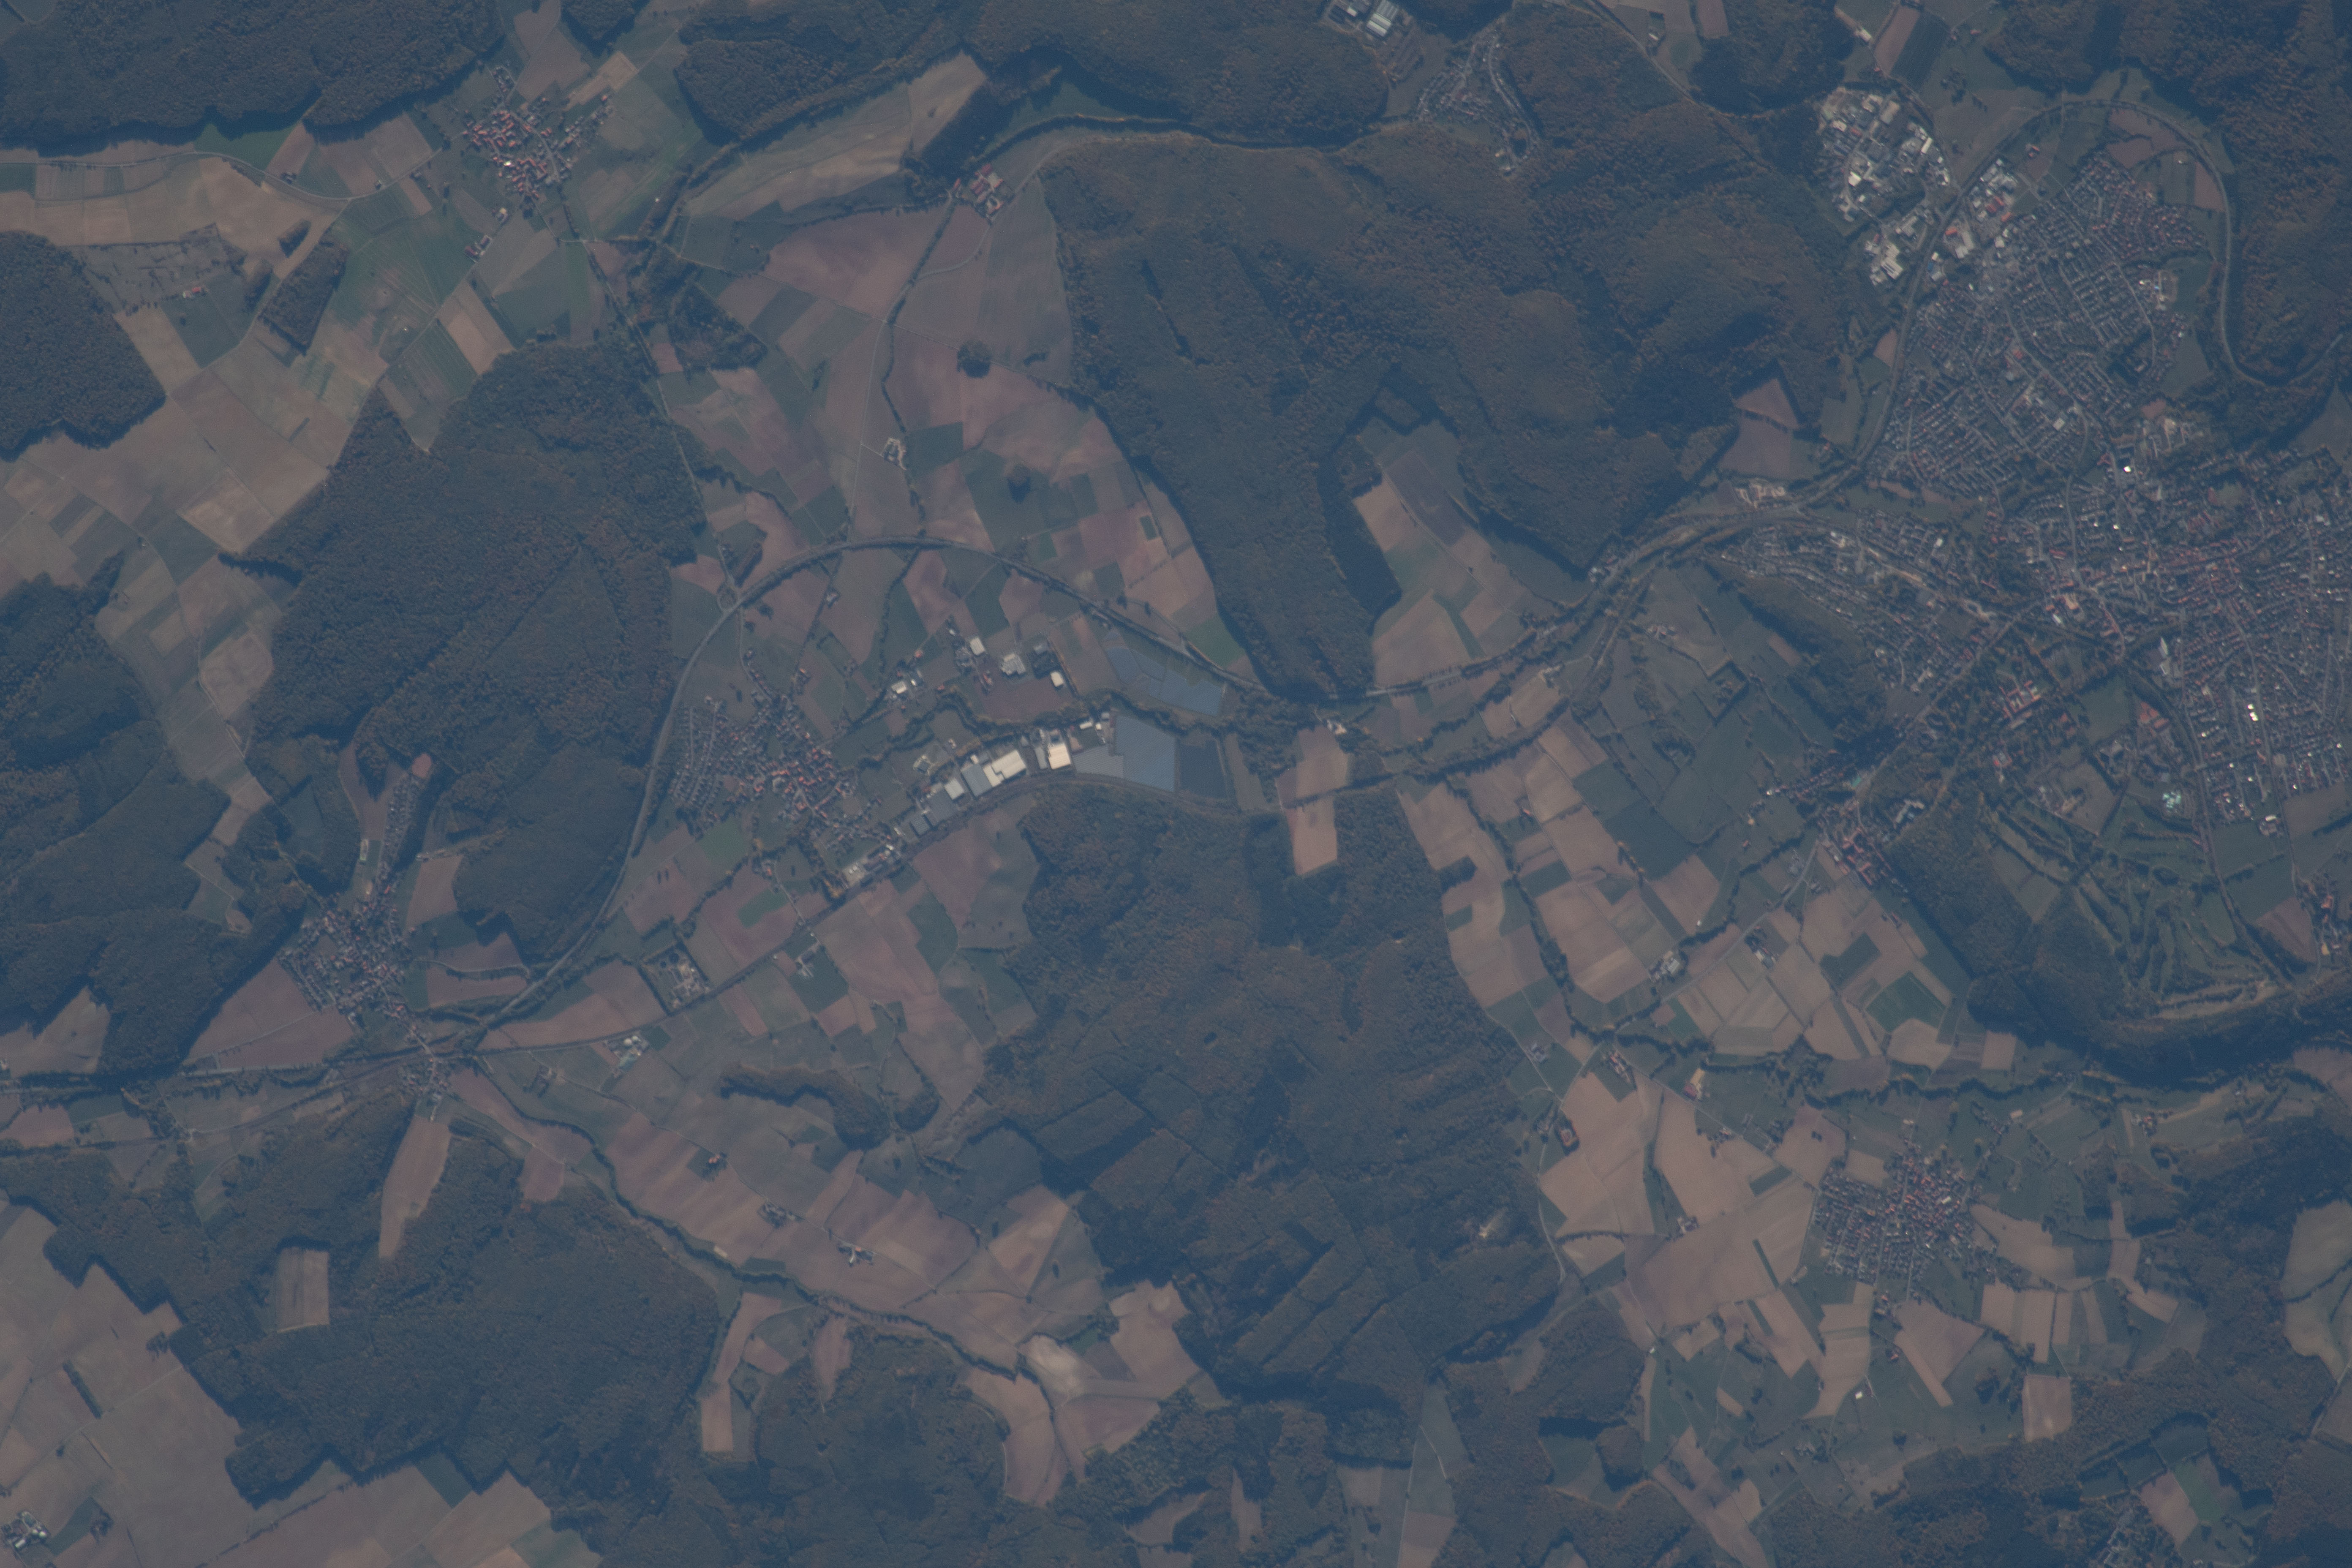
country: GERMANY
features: BAD DRIBURG,AGR.,GERMANY,CY.
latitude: 51.7
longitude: 9.1
